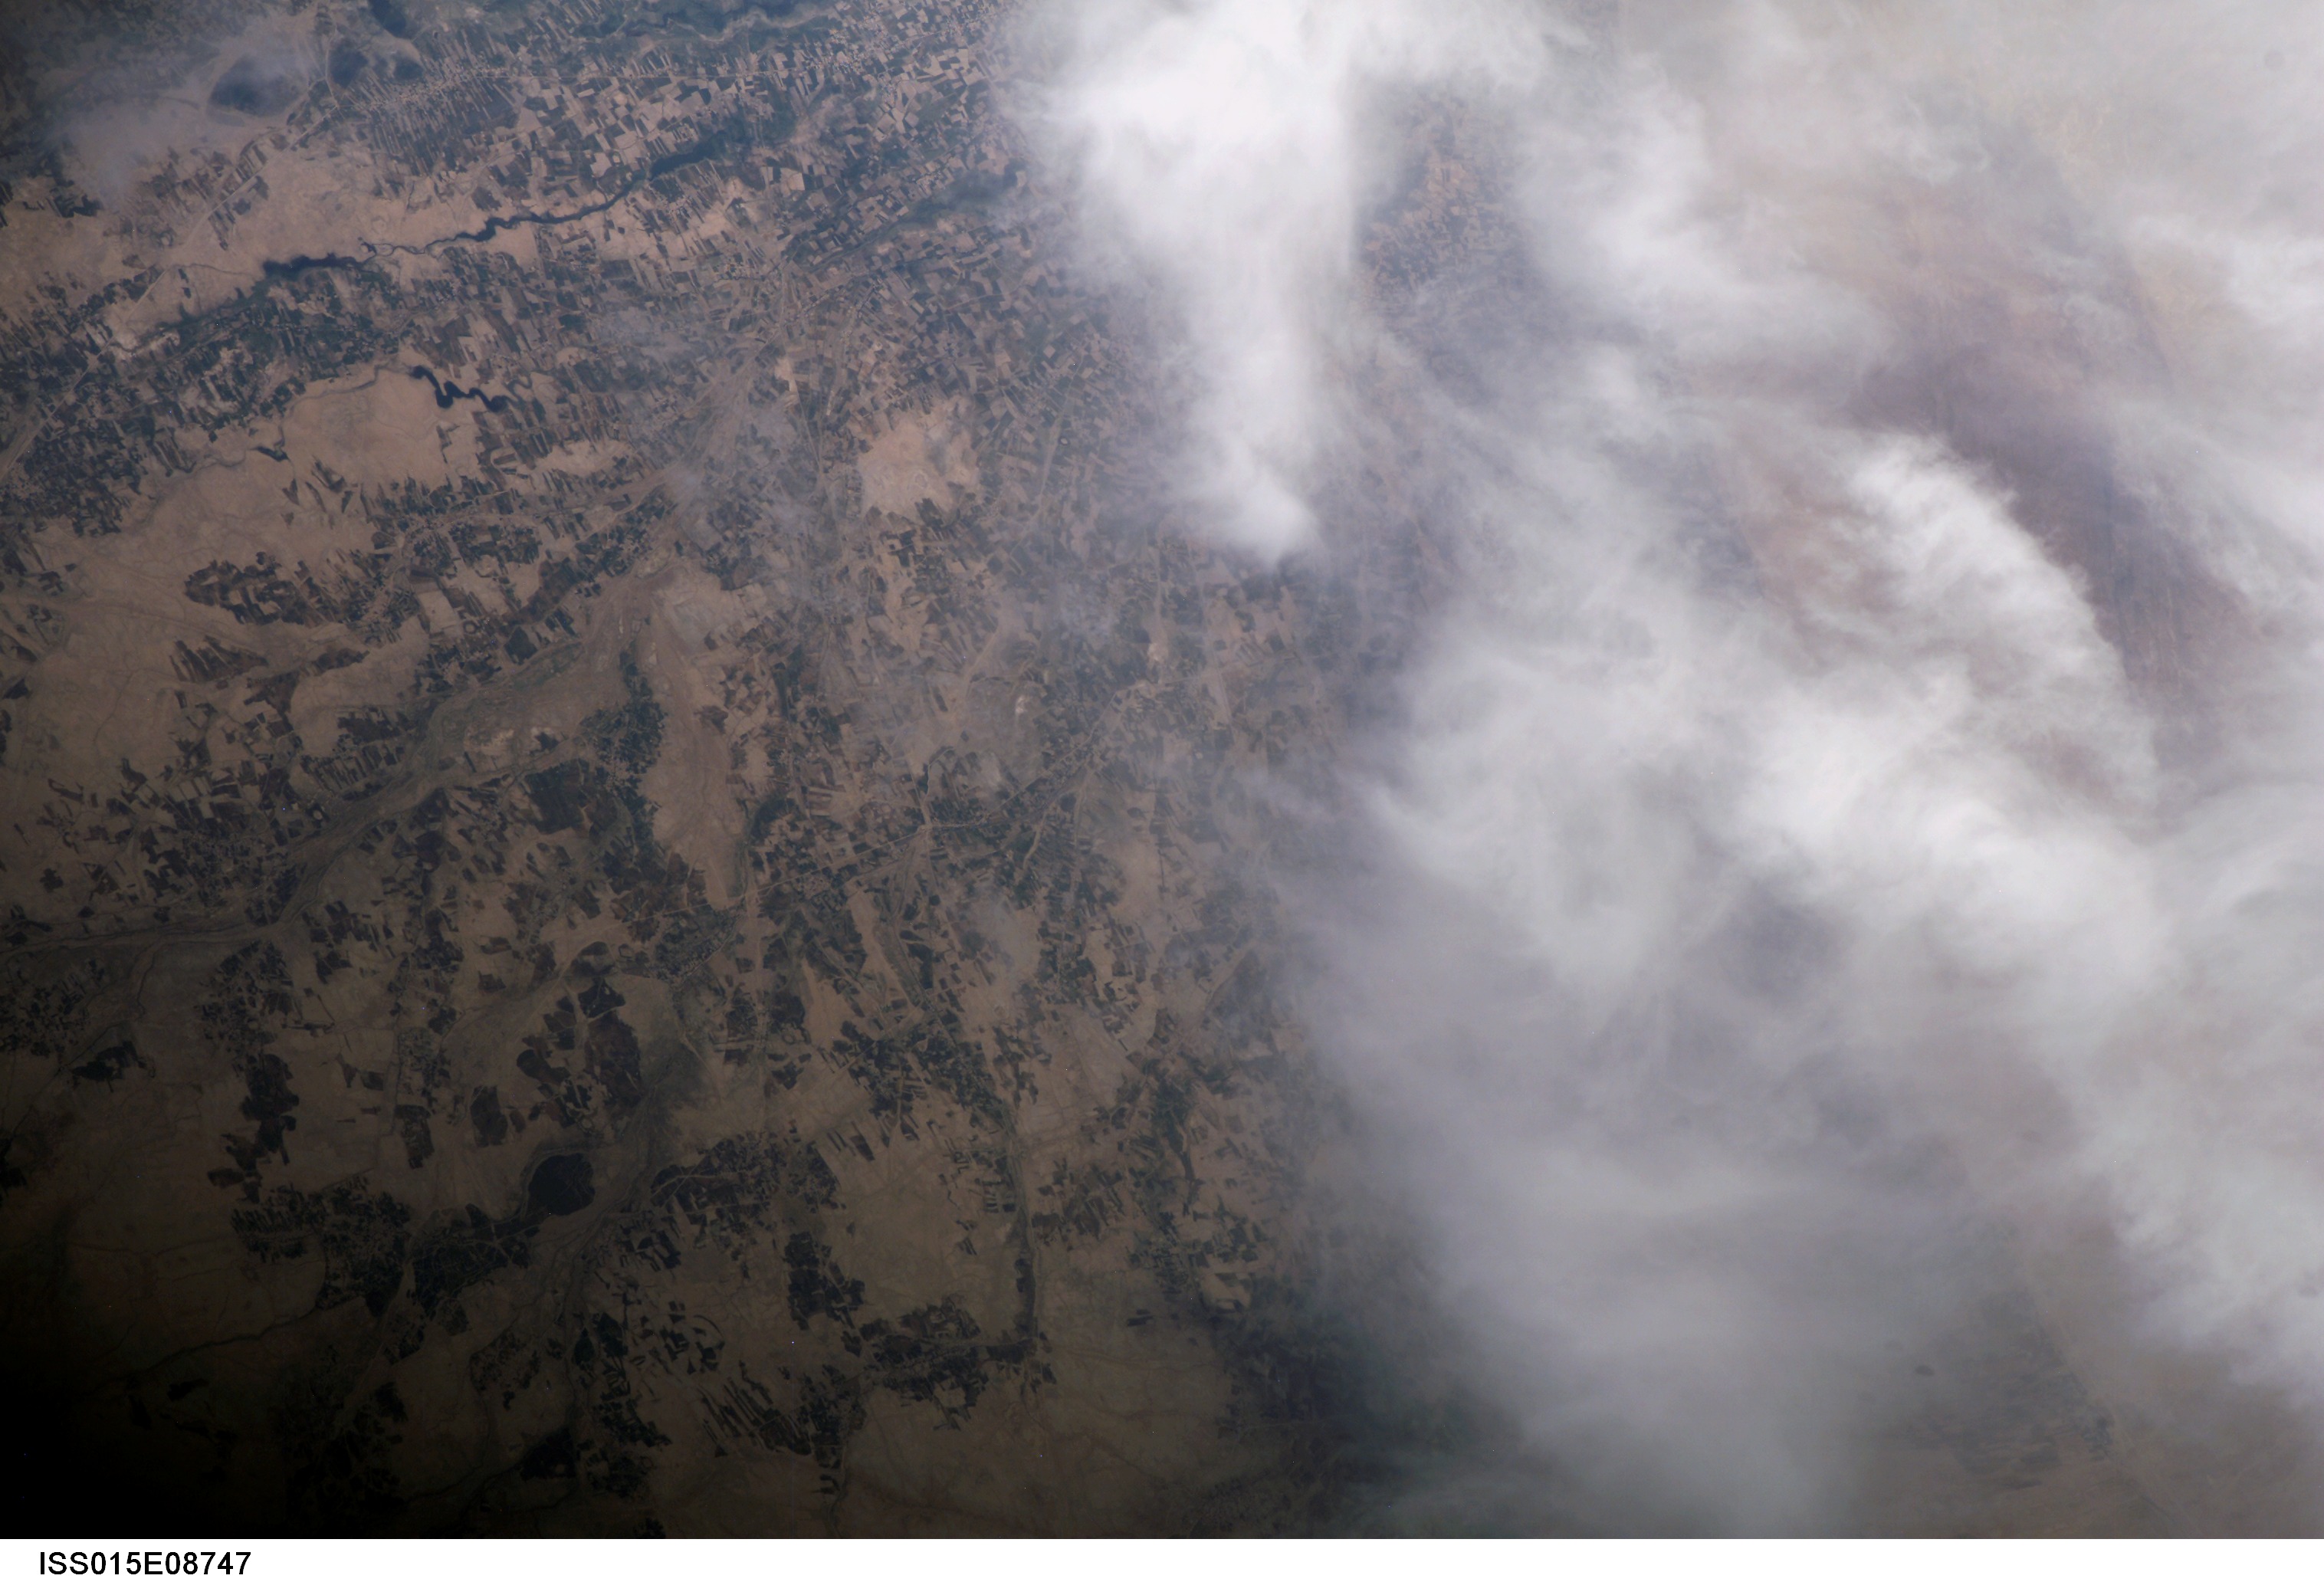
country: AFGHANISTAN
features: AGR. AREAS W. OF BALKH
